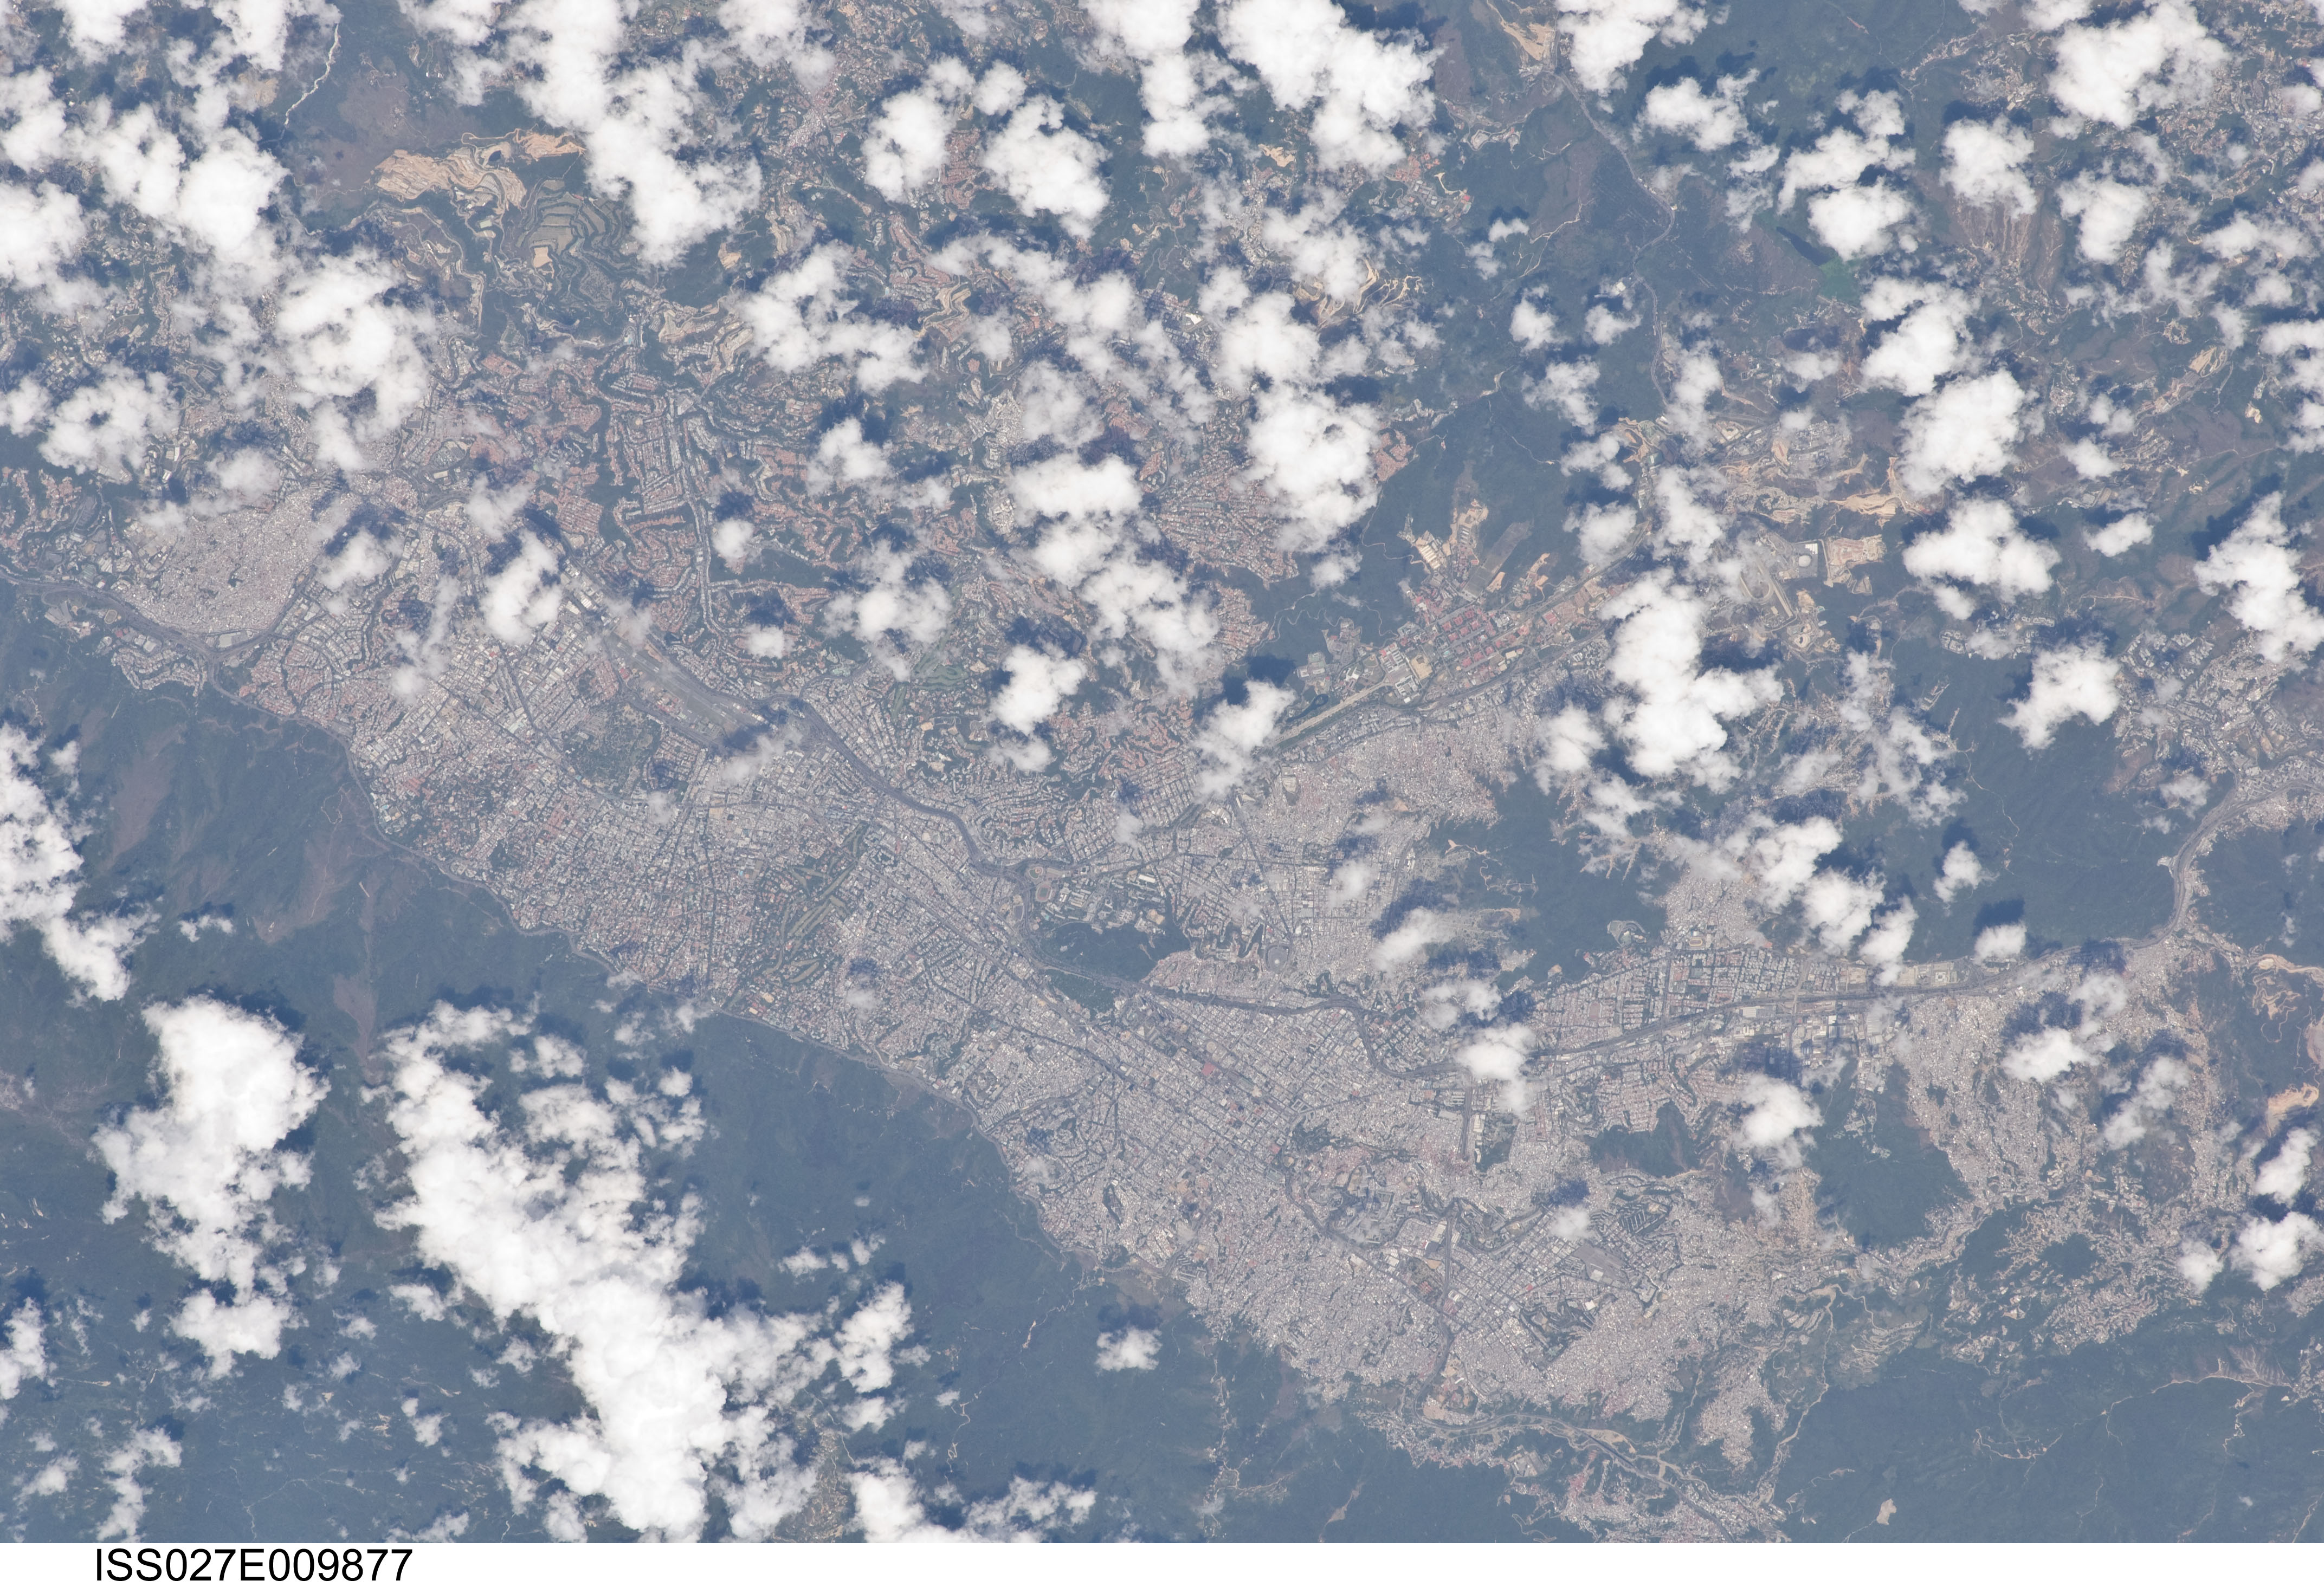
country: VENEZUELA
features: CARACAS, MARITIME ANDES MTS.
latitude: 10.5
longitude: -66.9
